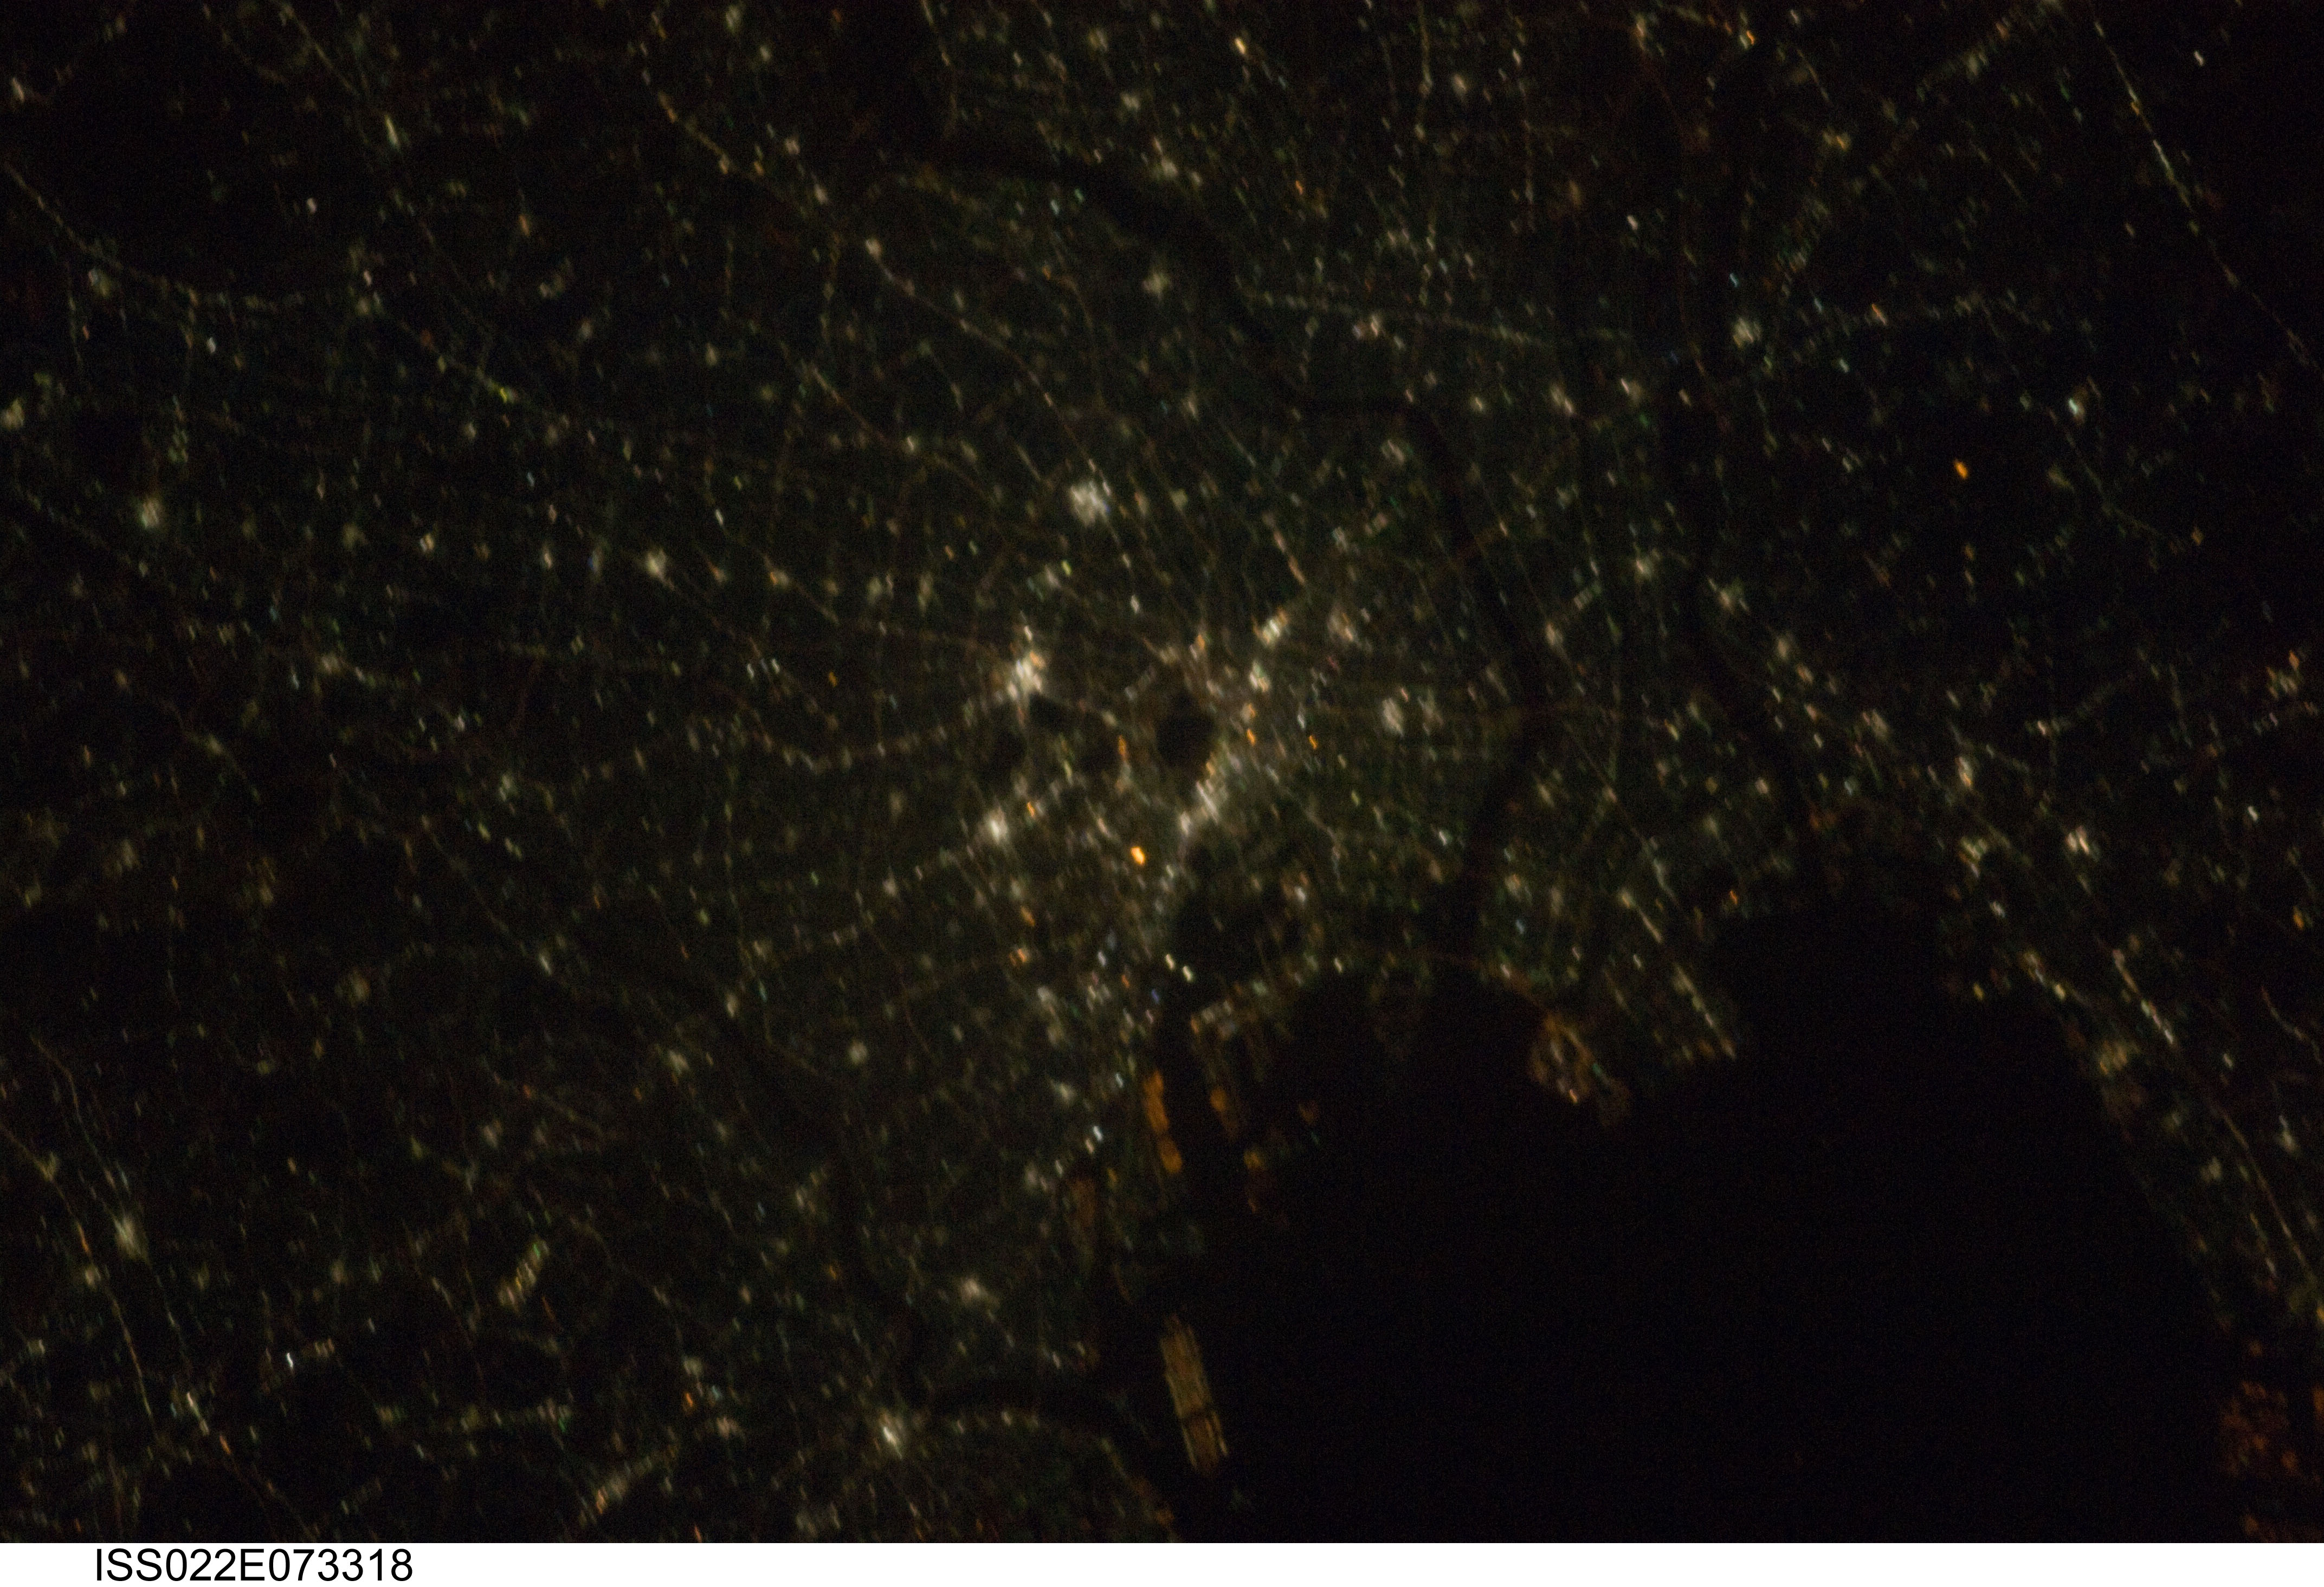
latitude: 35.7
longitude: 139.8
